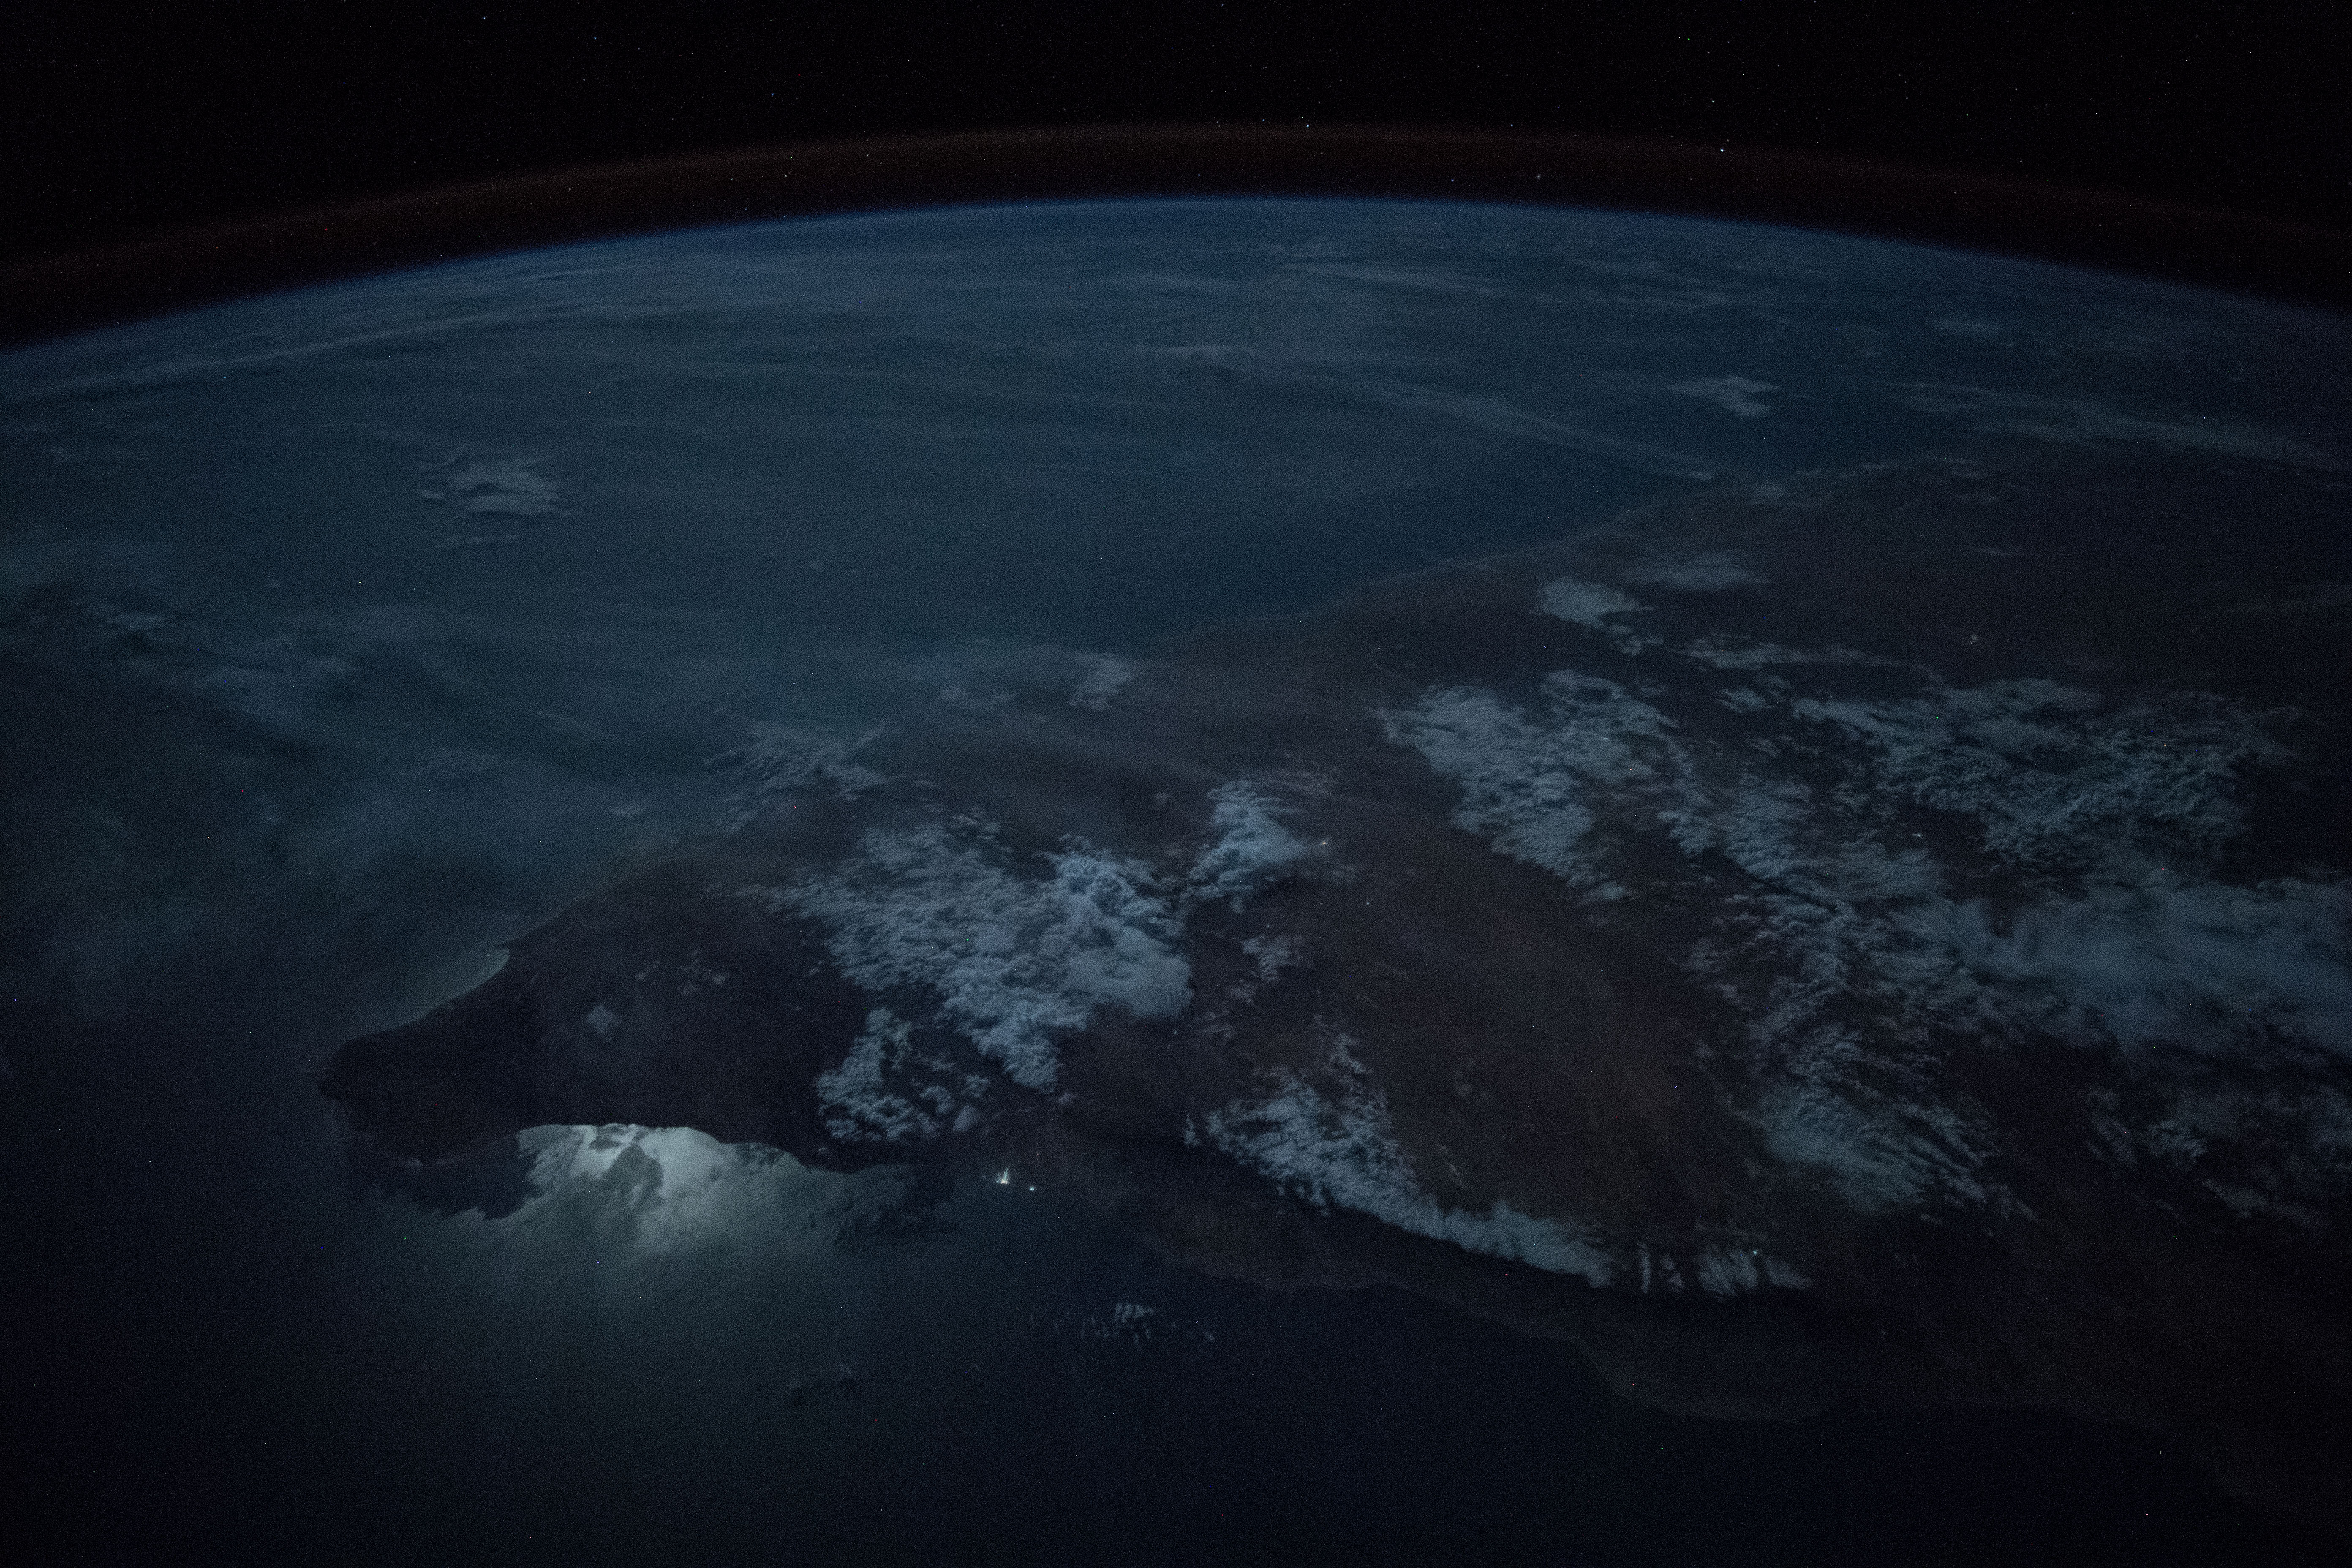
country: SOMALIA
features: GULF OF ADEN, OGO MOUNTAINS, BOSASO CITY, HAYLAN CITY, BURCO CITY, EYL CITY, NIGHT, EARTH LIMB
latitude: 8.7
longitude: 49.2
